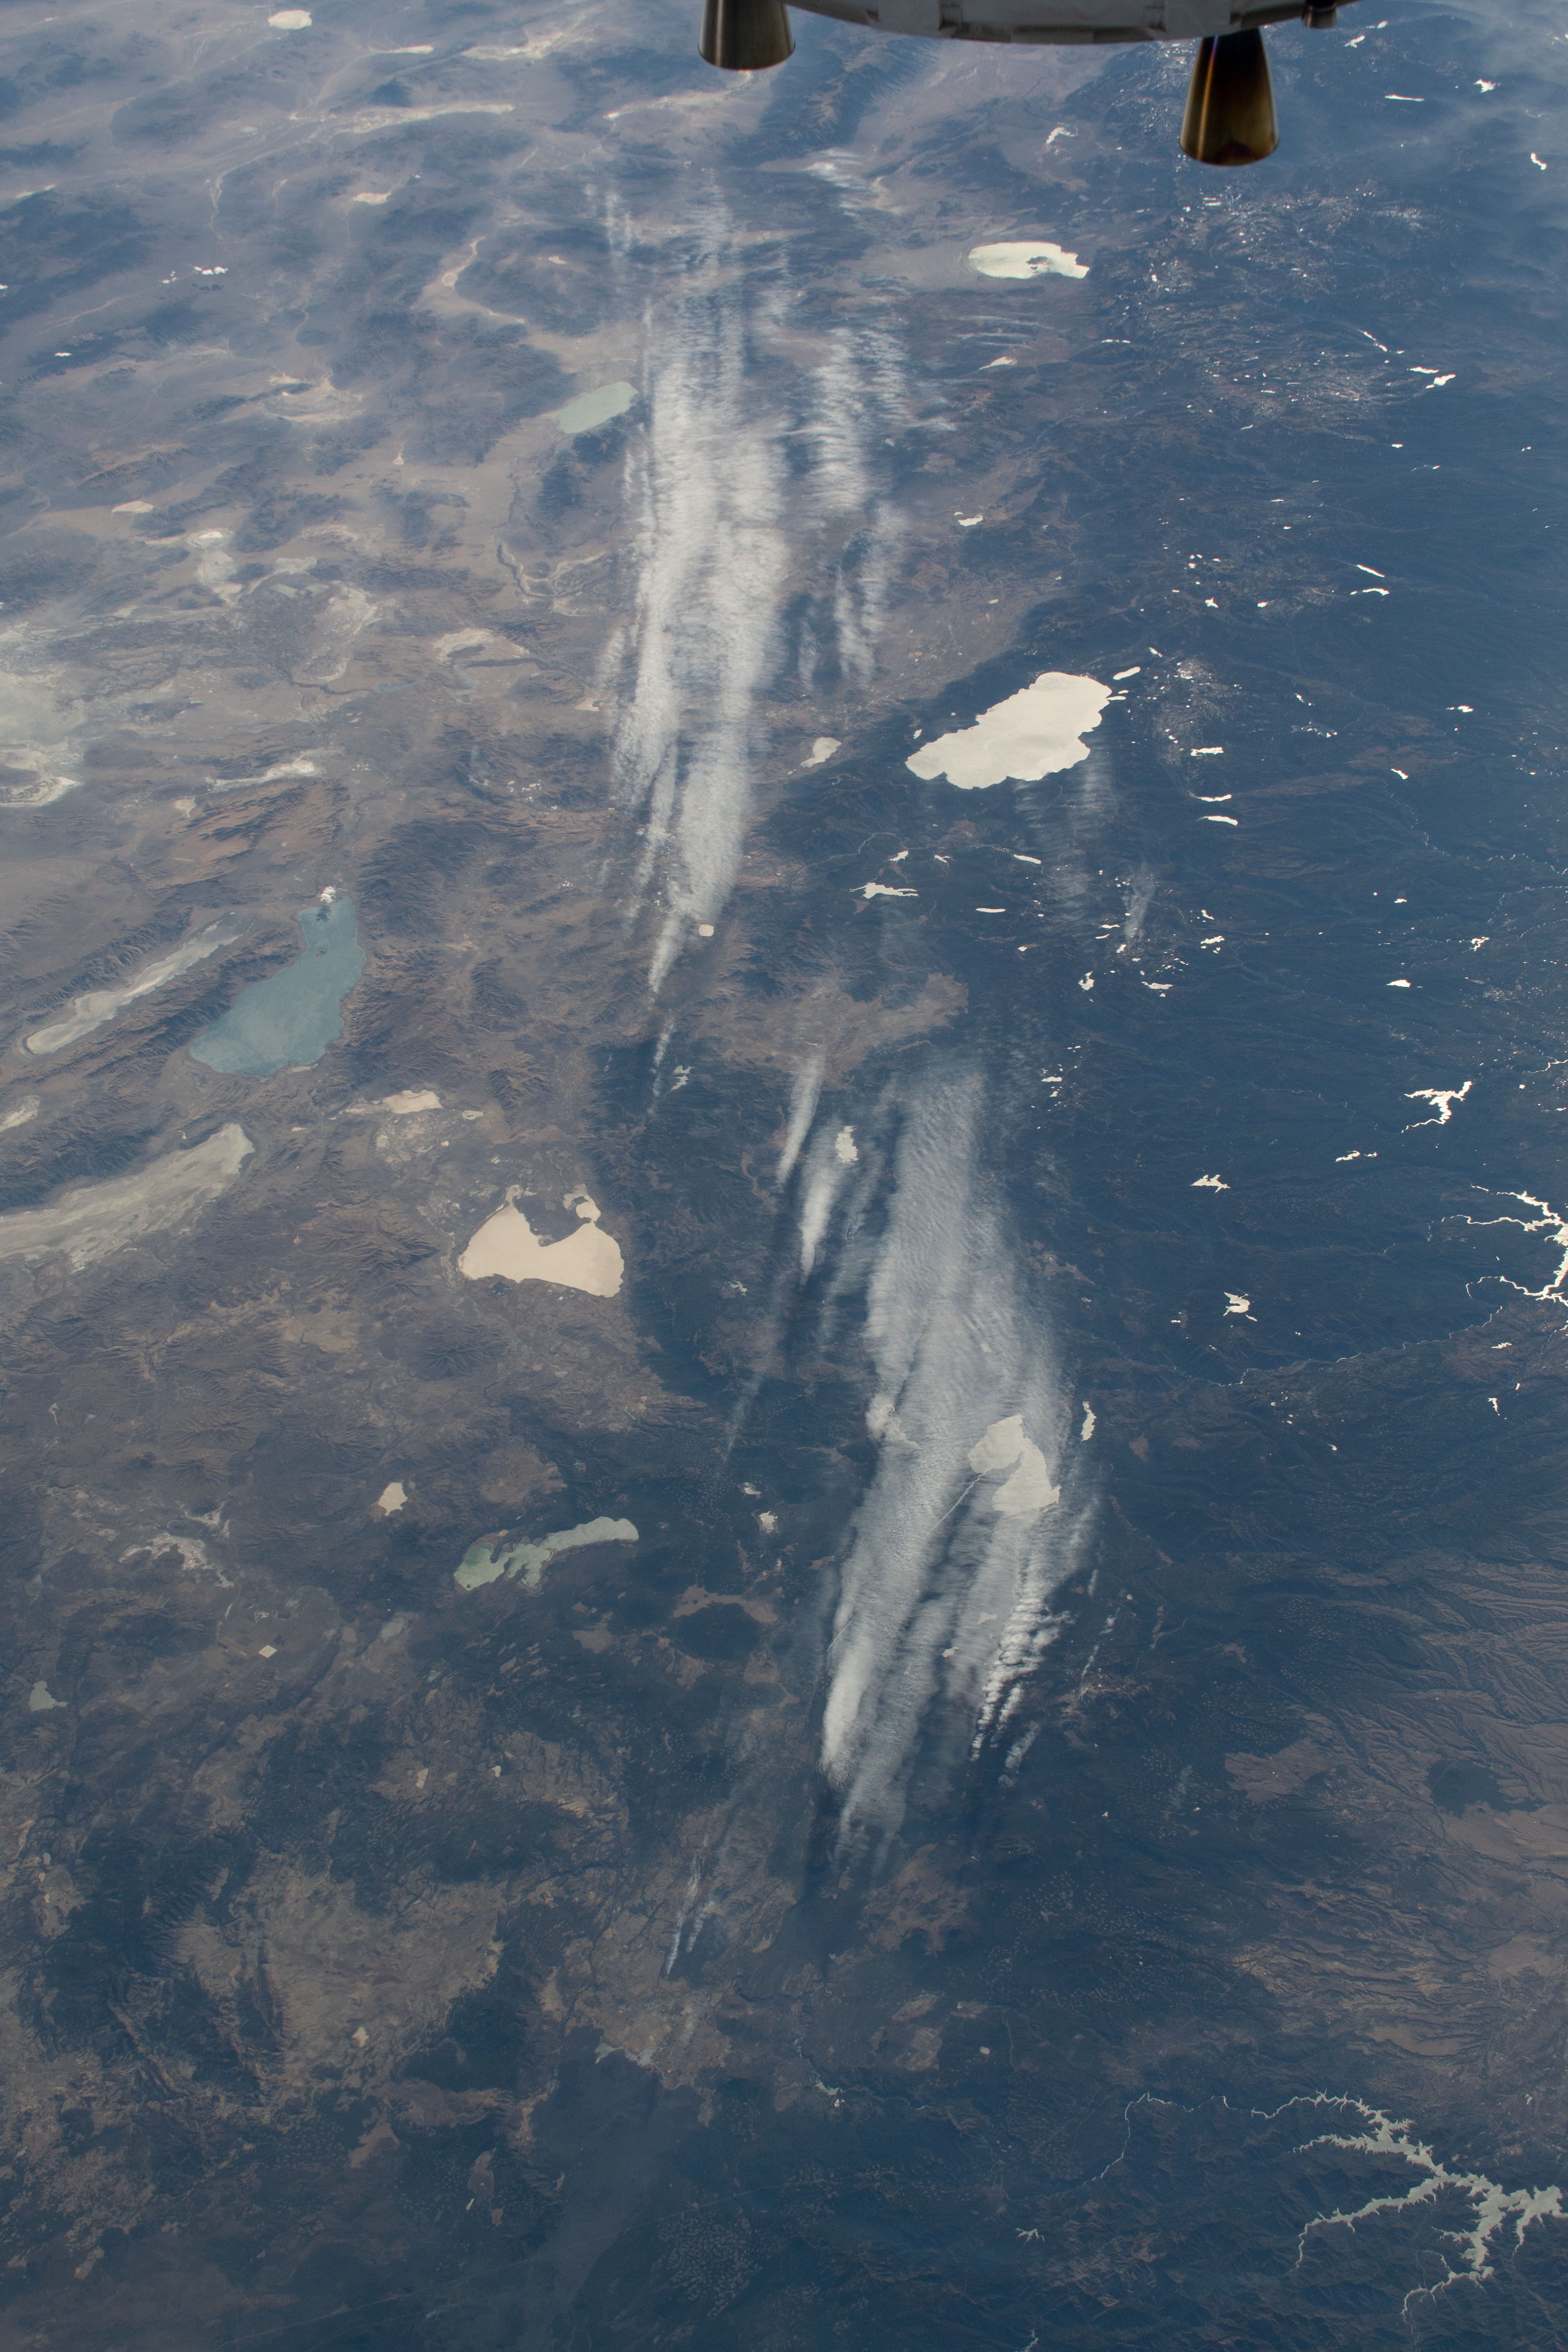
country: USA-CALIFORNIA
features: CLEAR LAKE, BLACK ROCK DESERT, PYRAMID LAKE, HONEY LAKE
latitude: 40.0
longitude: -120.5
